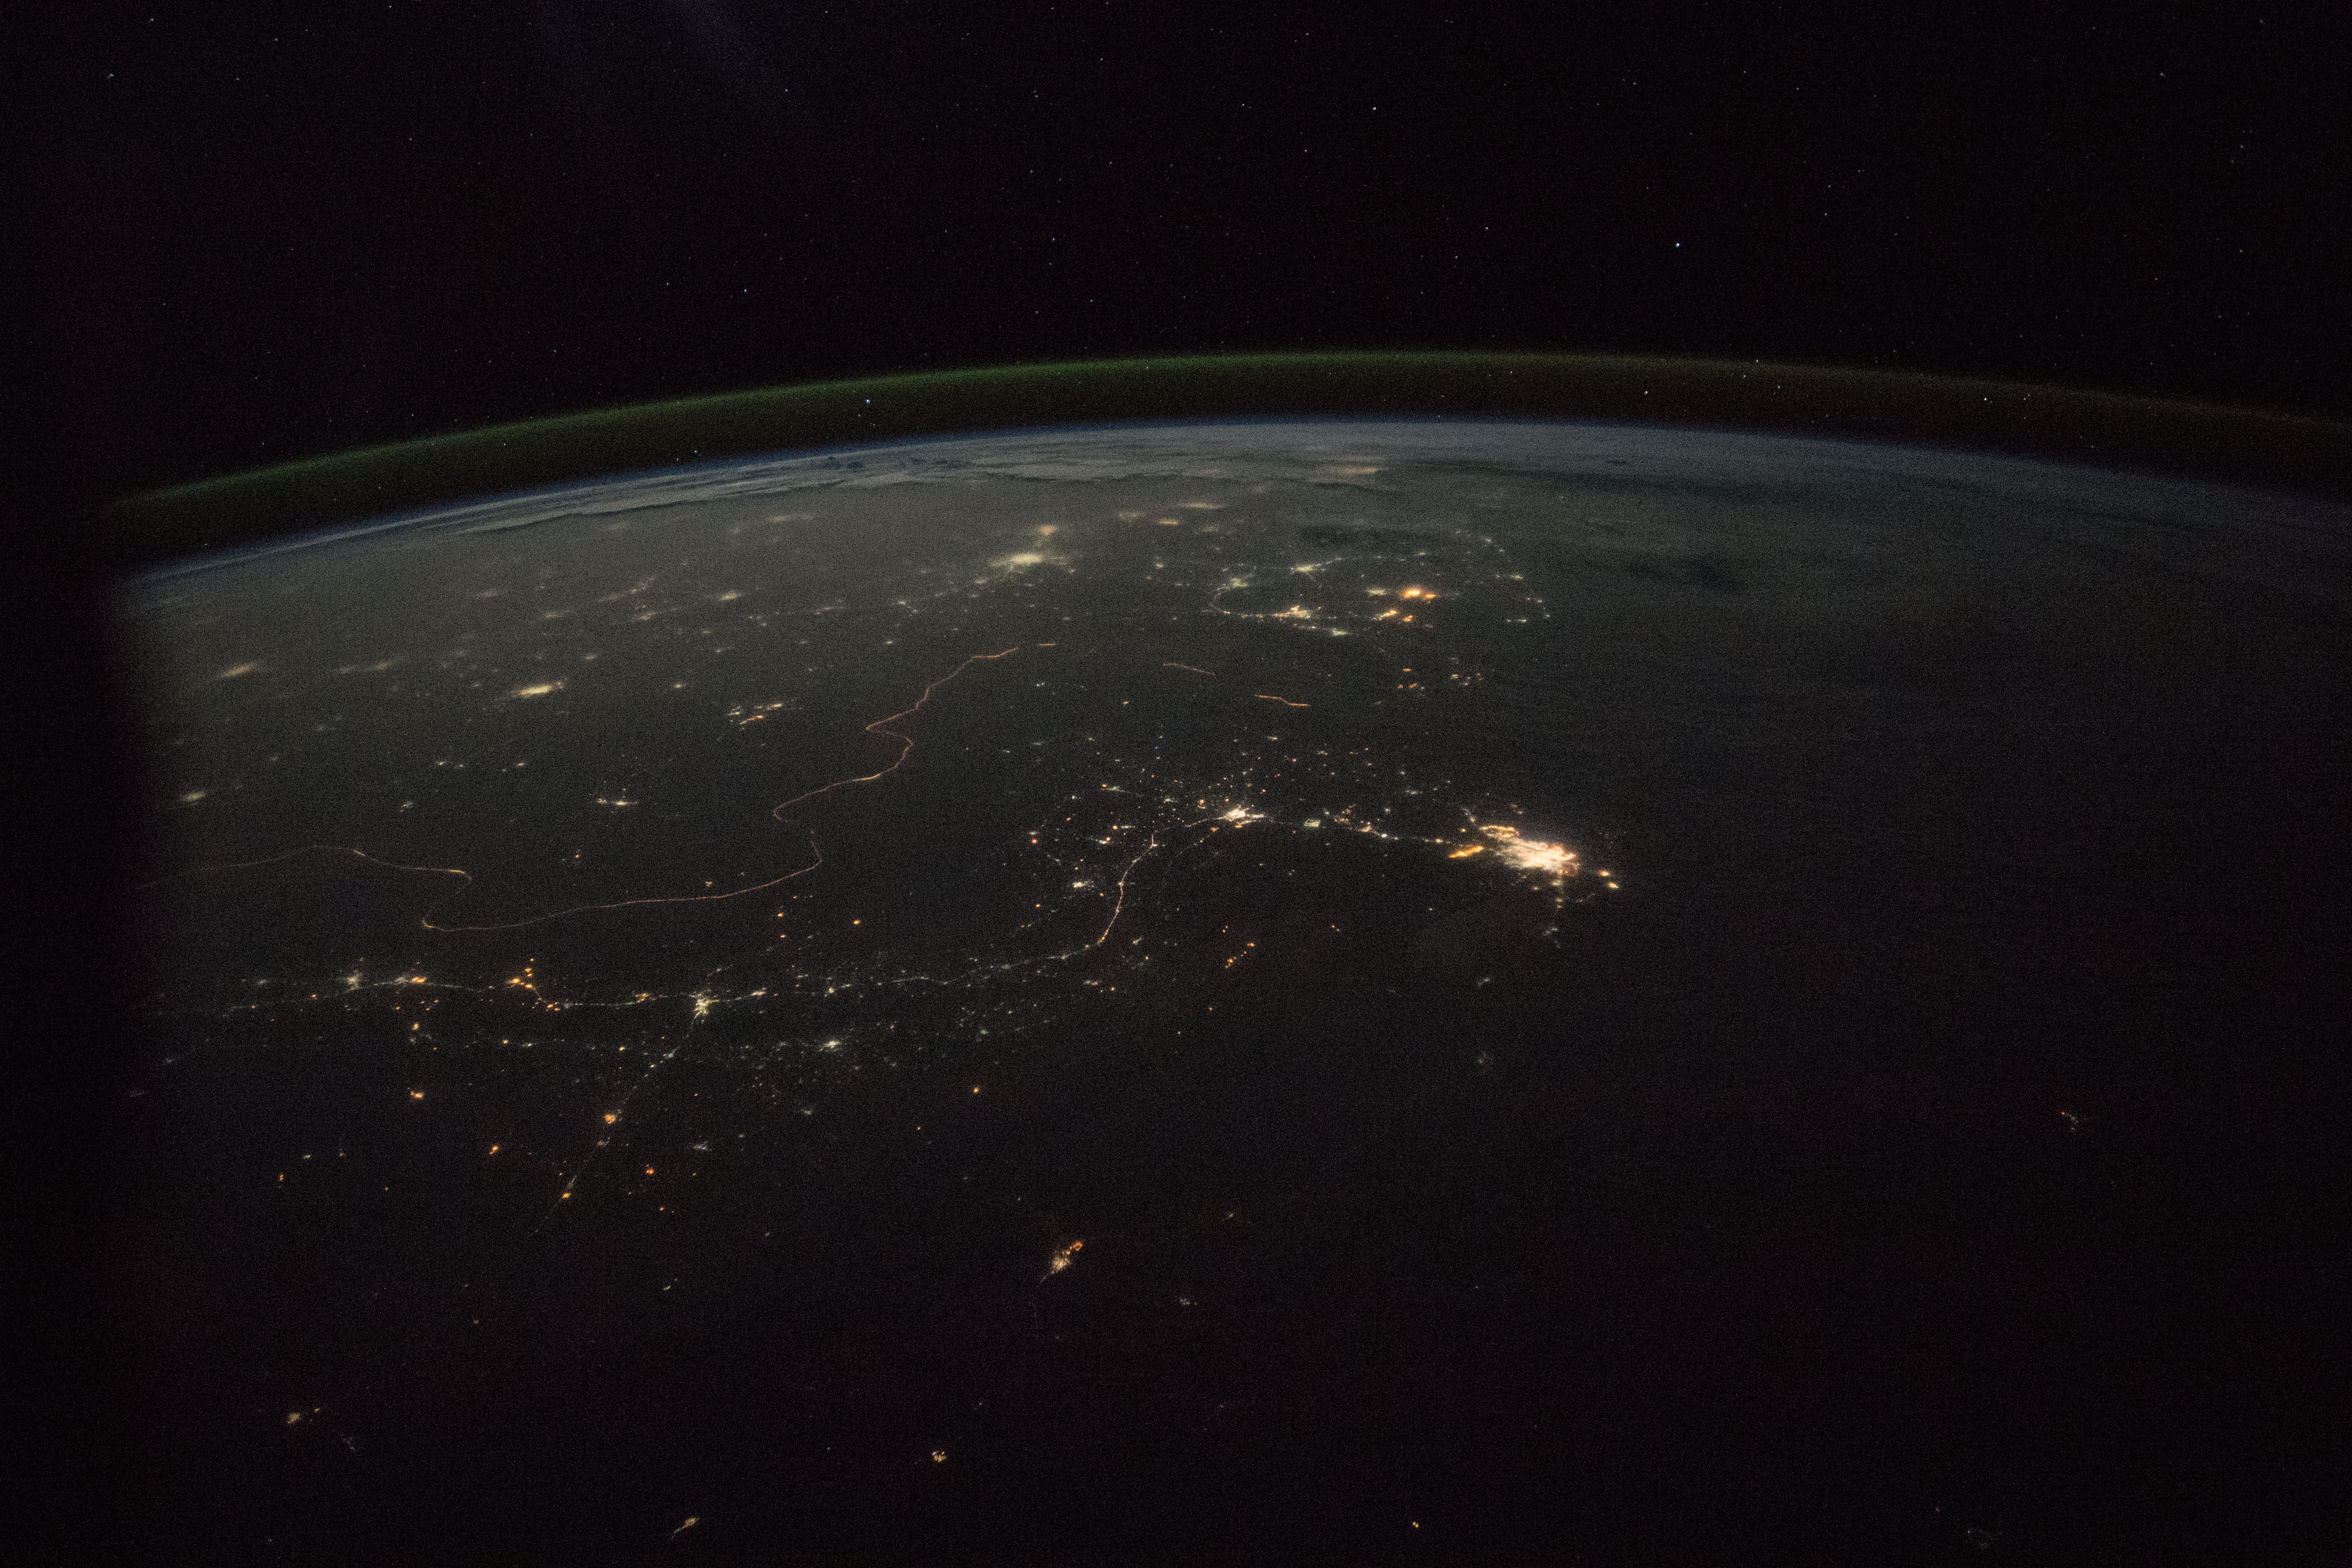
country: PAKISTAN
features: DARK EARTHOBS, KARACHI
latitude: 25.0
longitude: 68.5
